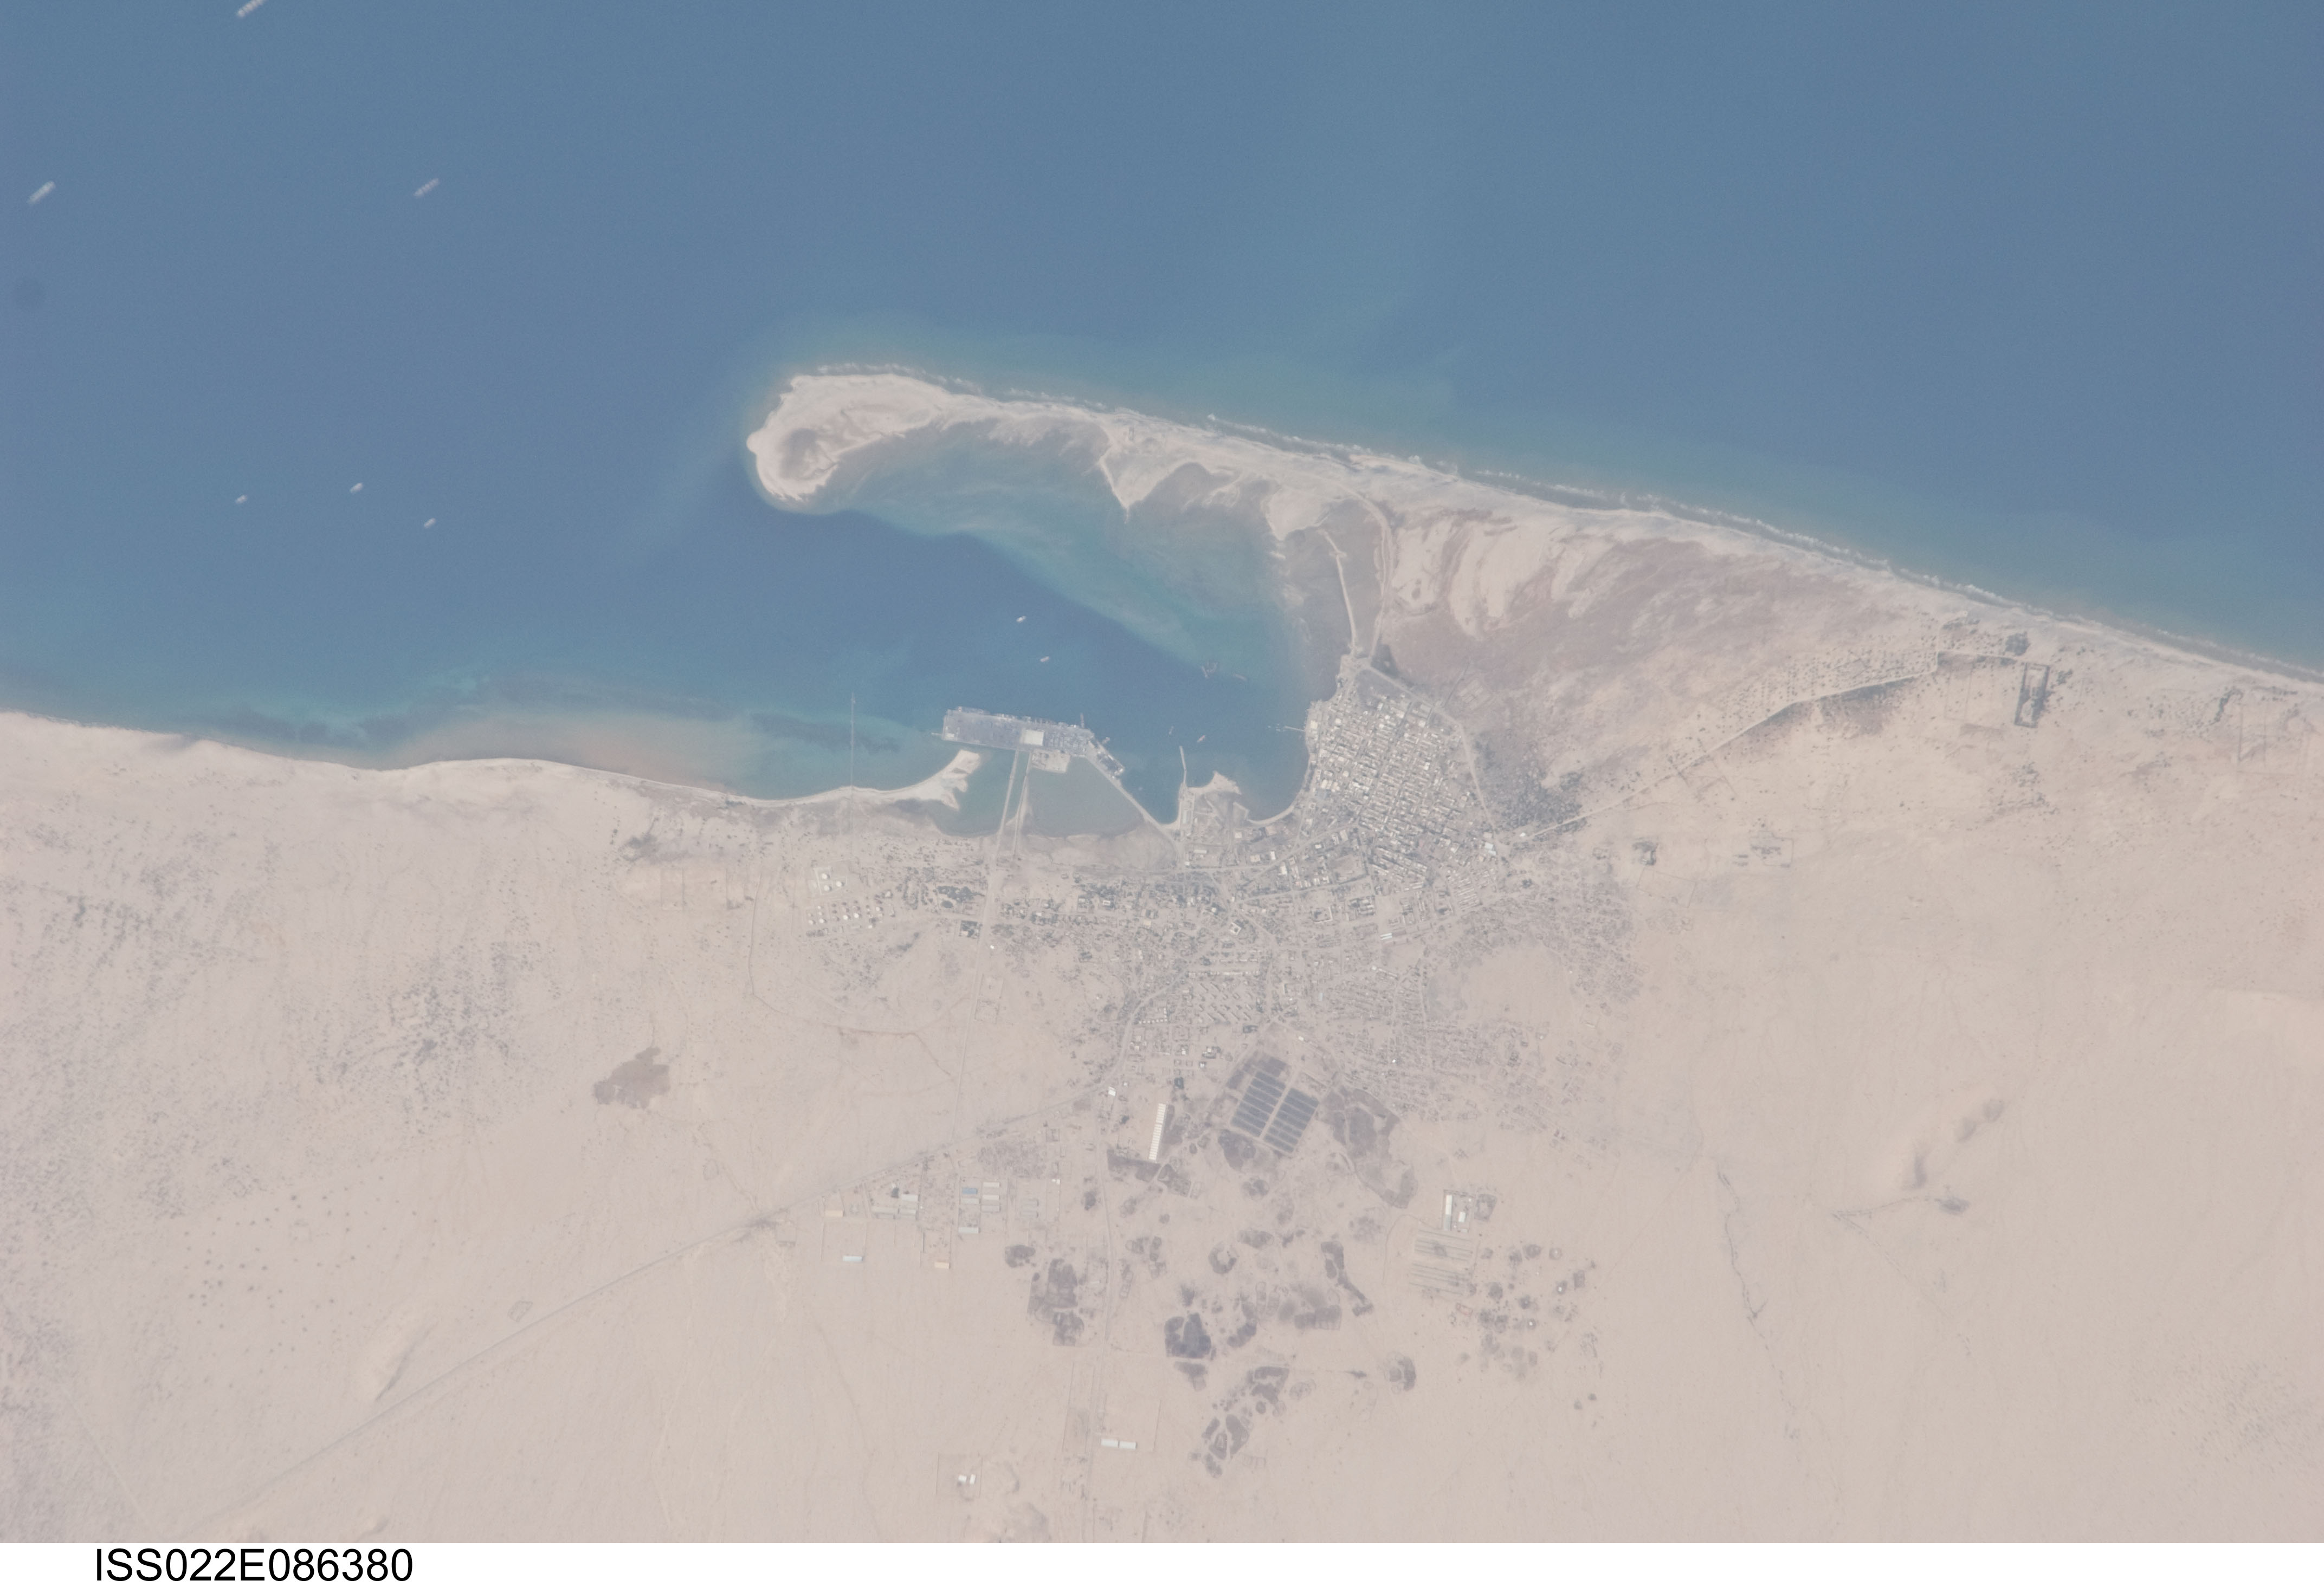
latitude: 10.4
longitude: 45.0
